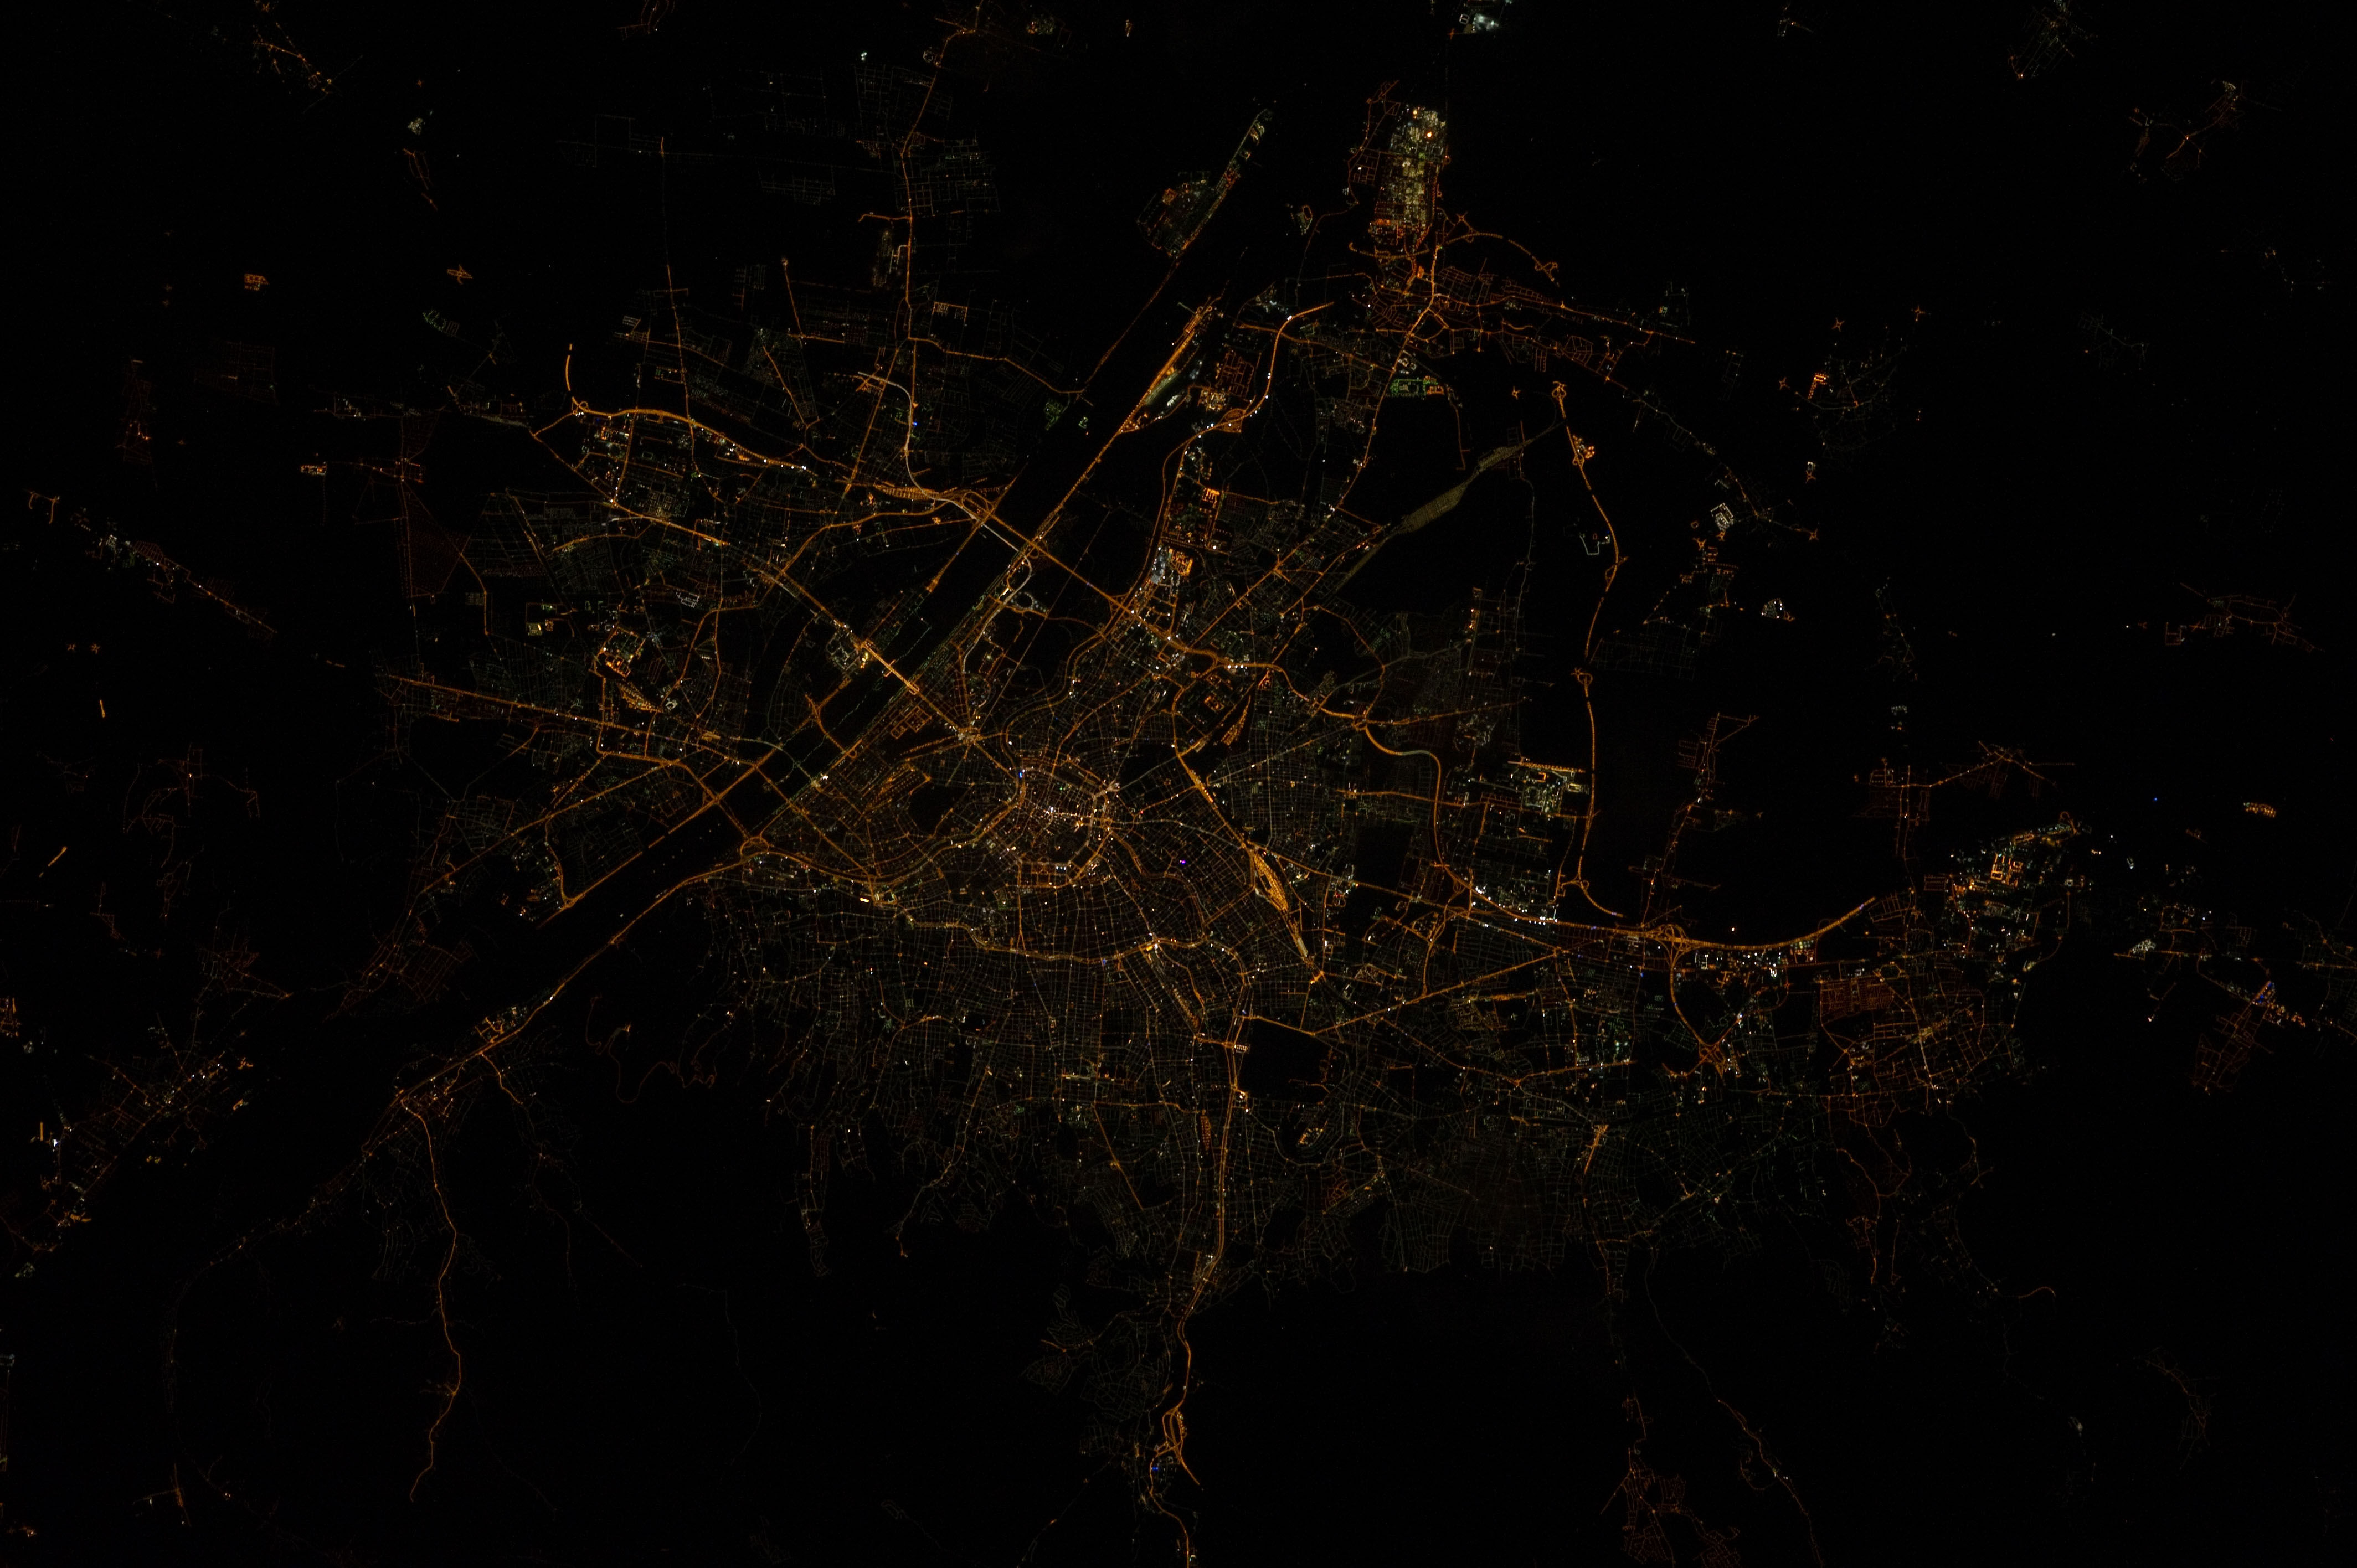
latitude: 48.2
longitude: 16.4
